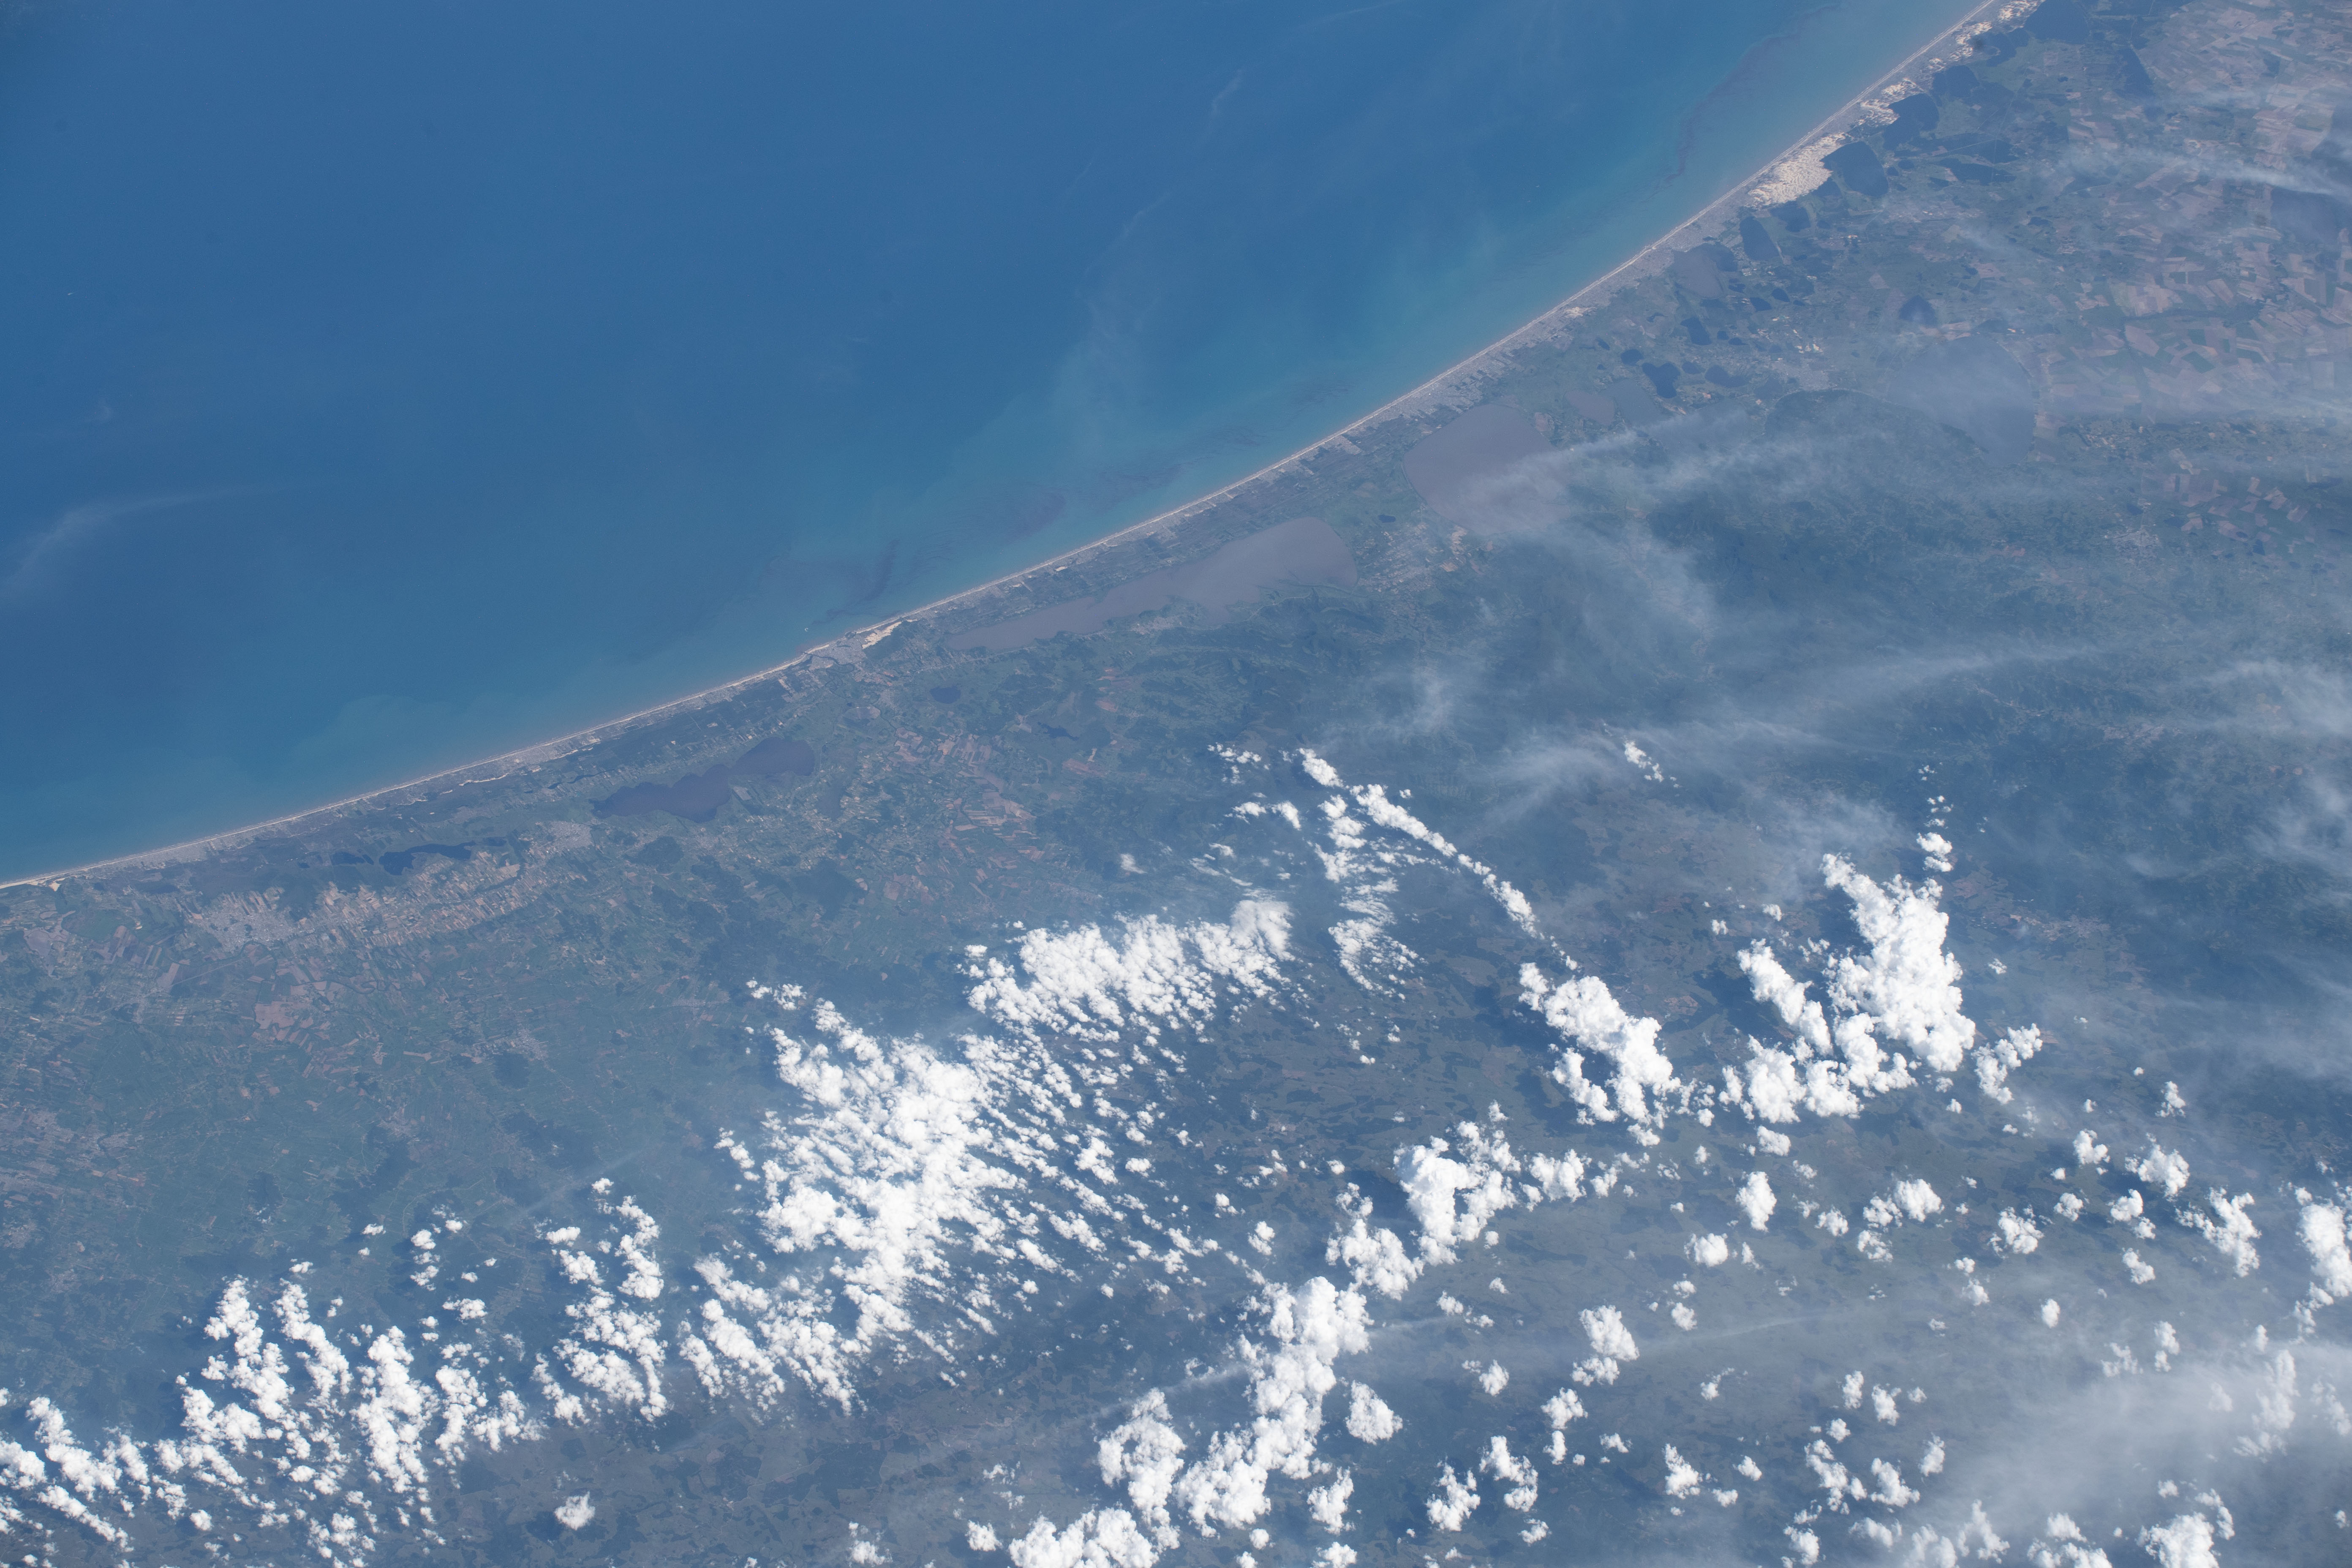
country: BRAZIL
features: LAGO DOS BARROS
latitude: -29.4
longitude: -50.0
